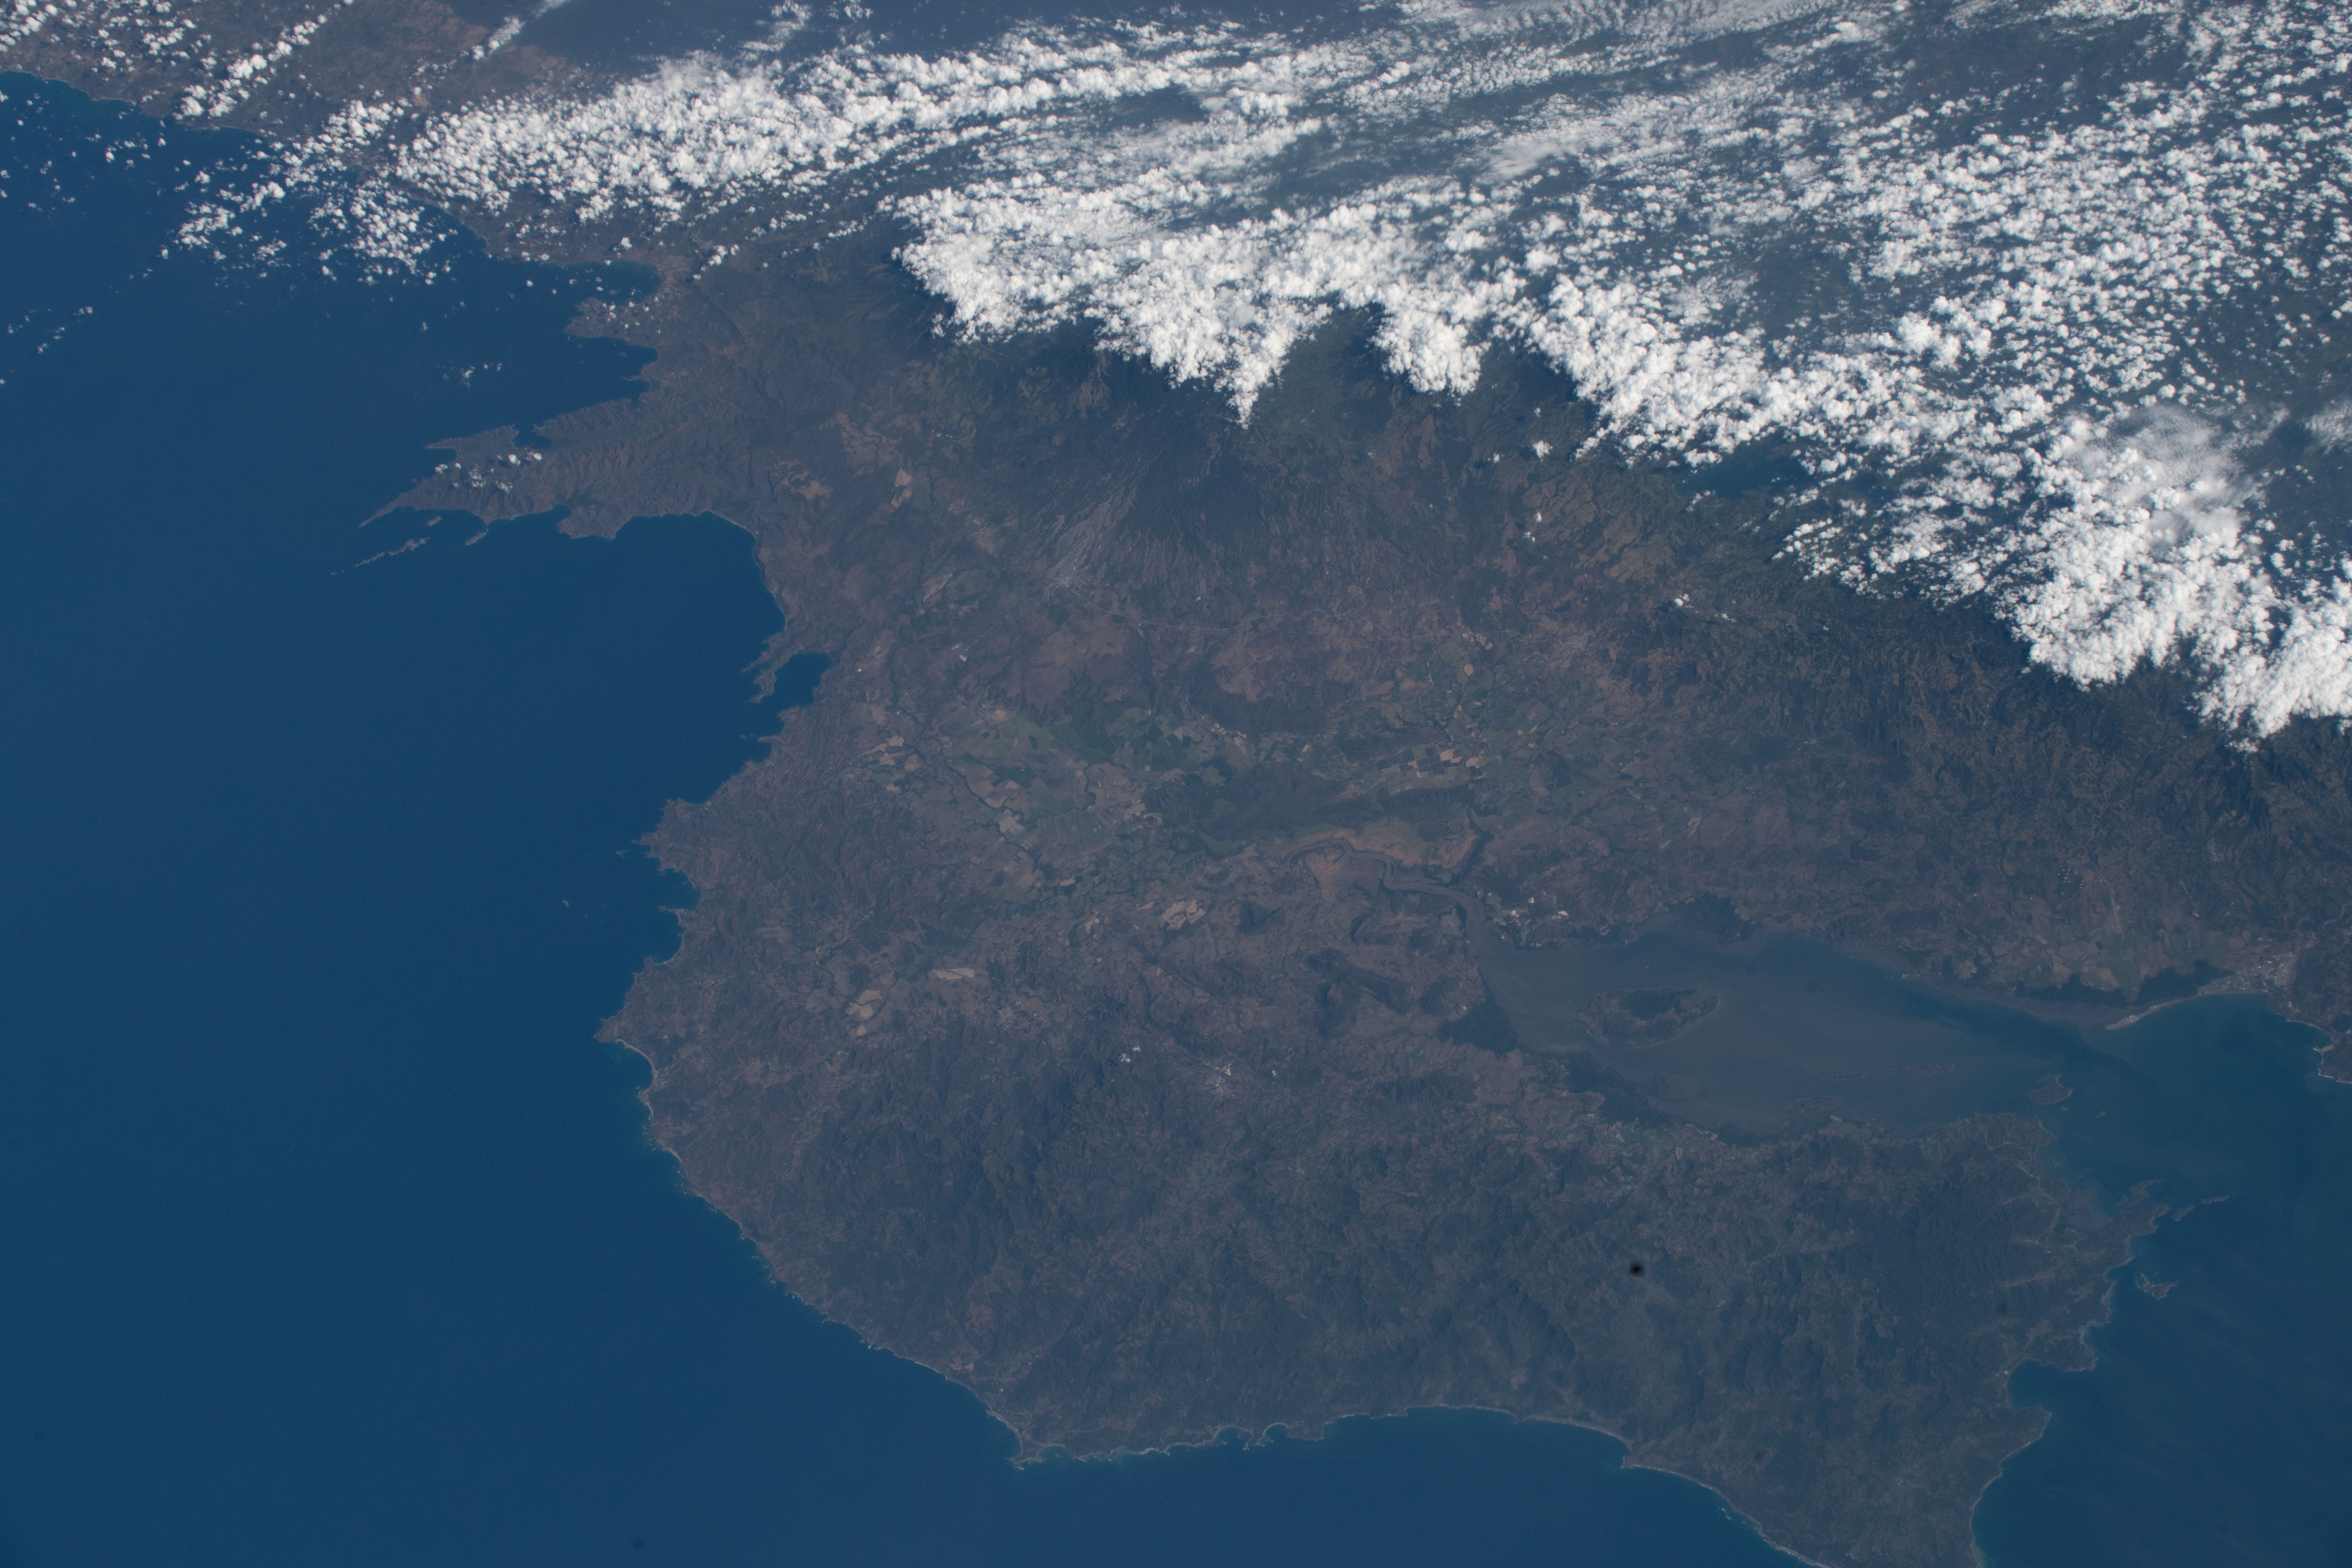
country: COSTA RICA
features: GULF OF NICOYA, COLORADO GULF, GUANACASTE MOUNTAINS
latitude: 10.4
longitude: -85.4
